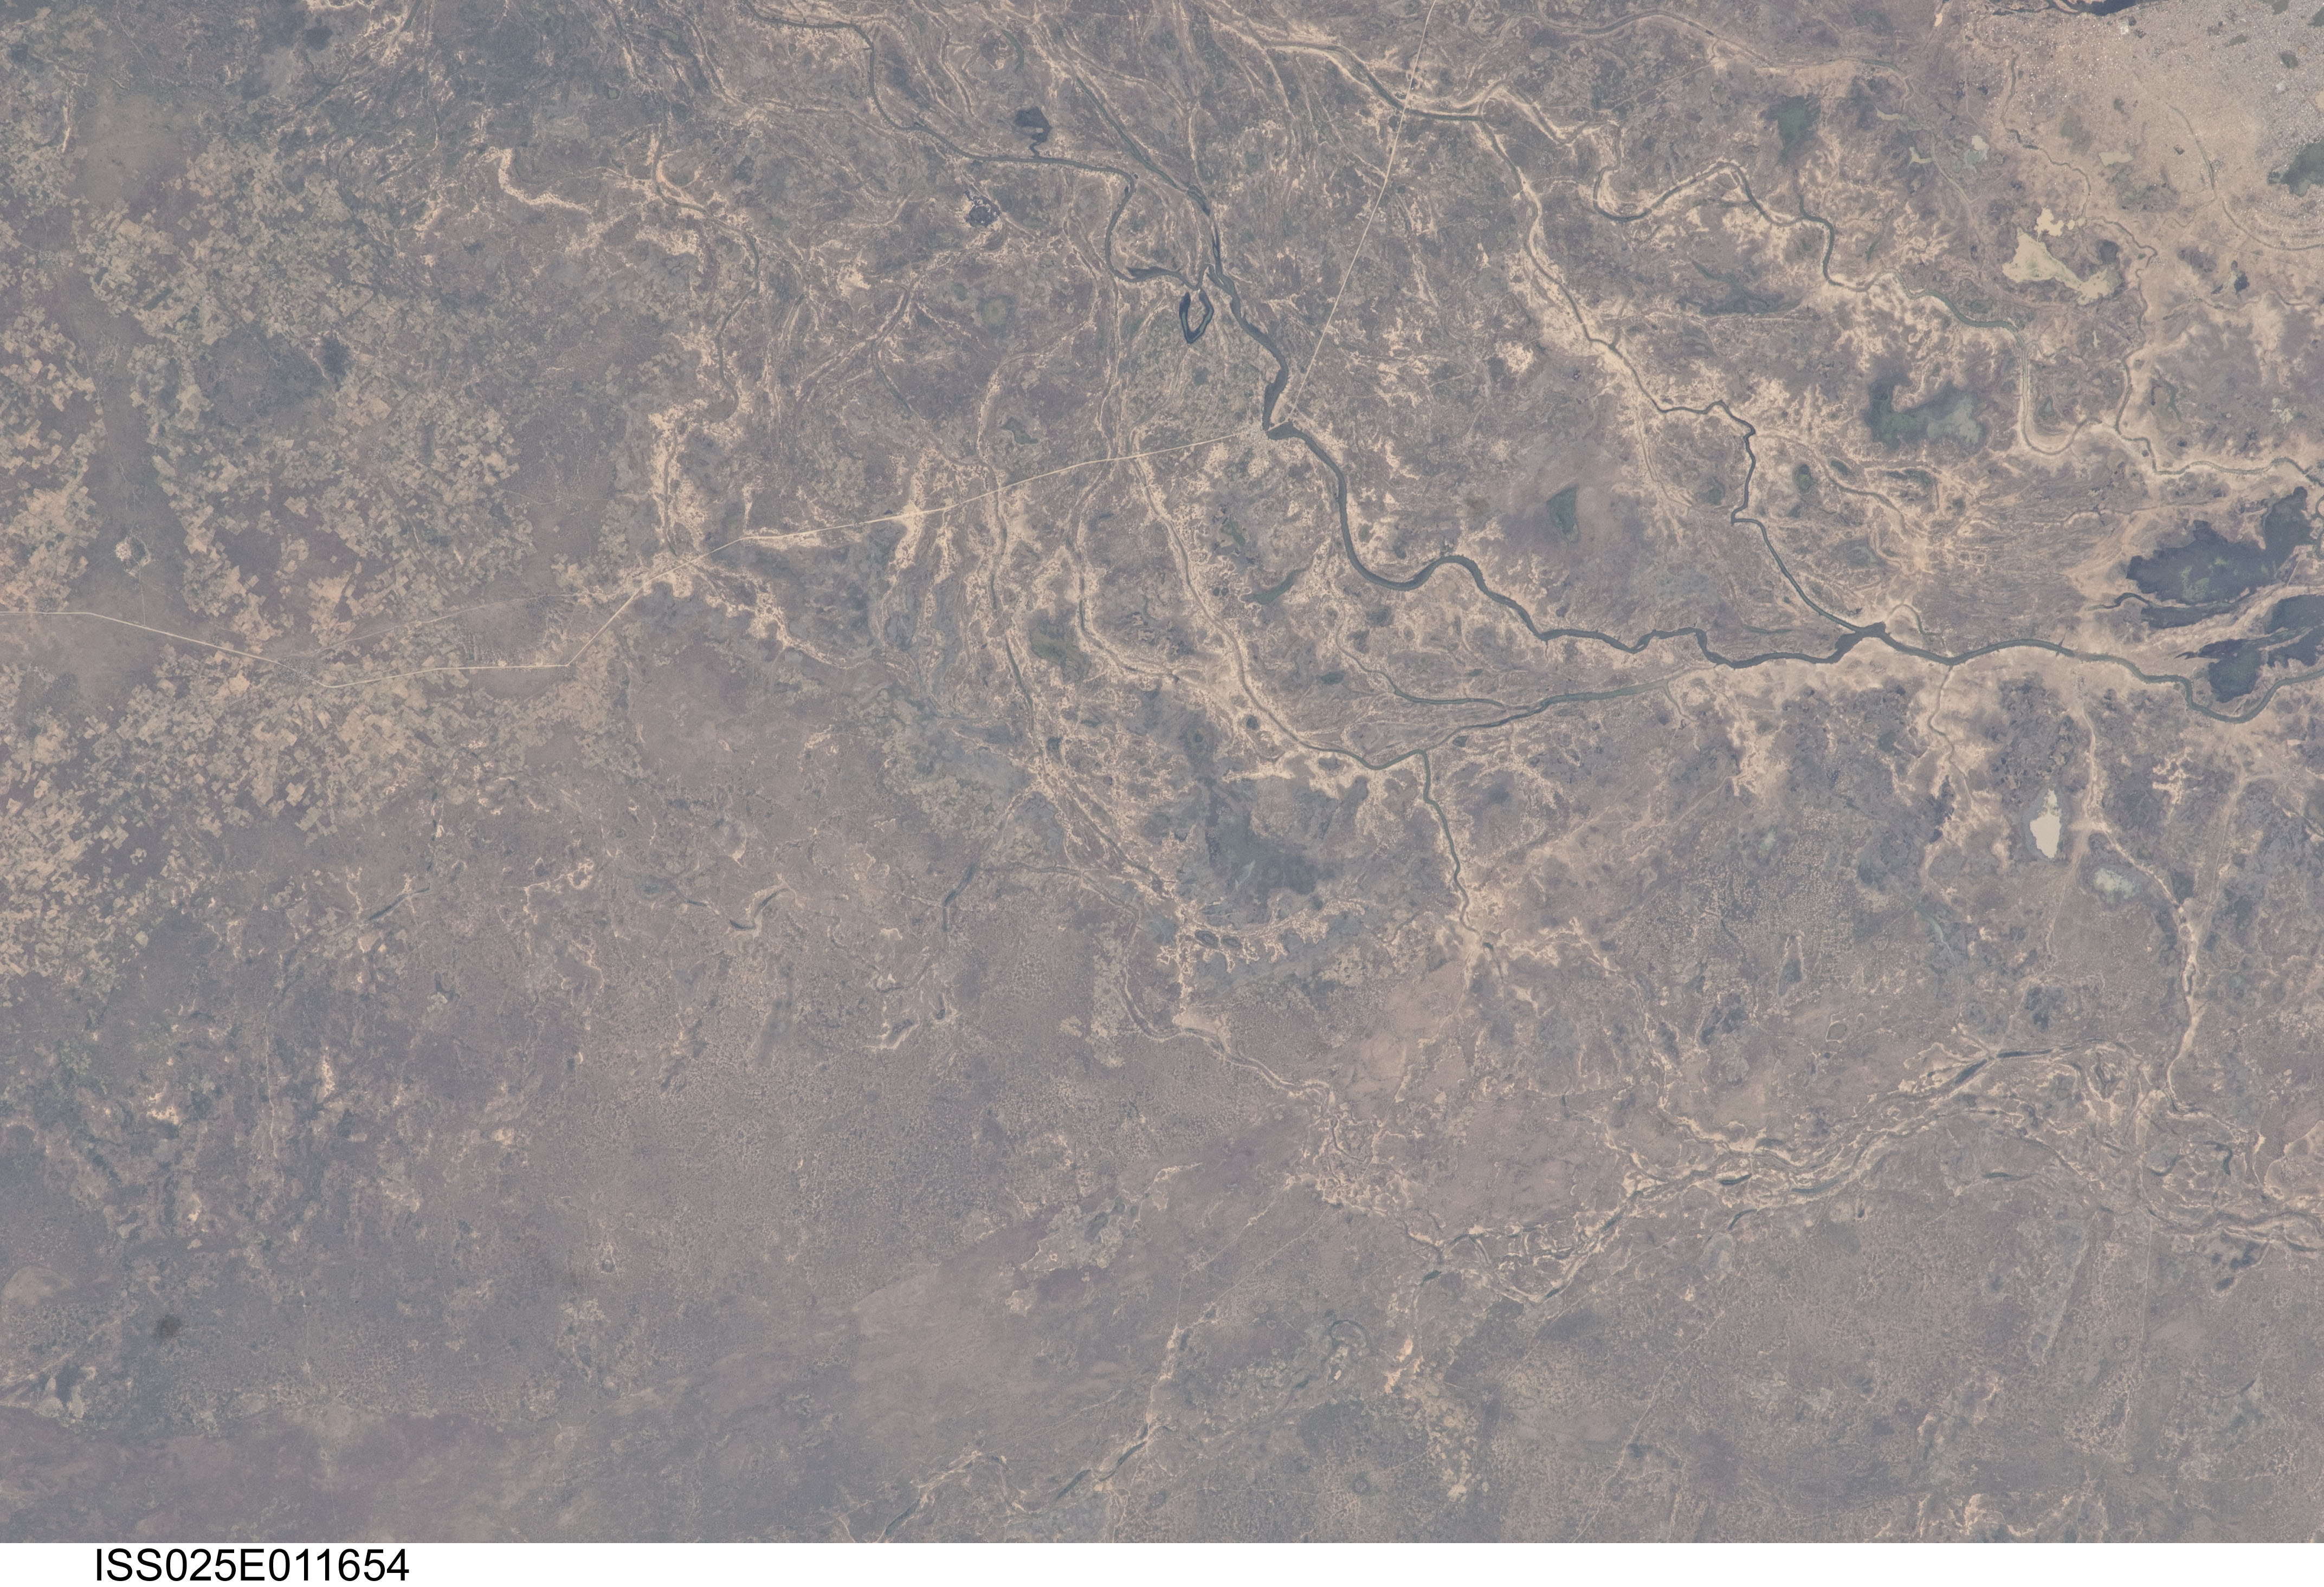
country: CHAD
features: CHARI RIVER DRAINAGE, ROADS, LAKES EAST OF N'DJAMENA
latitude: 12.1
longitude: 15.3
